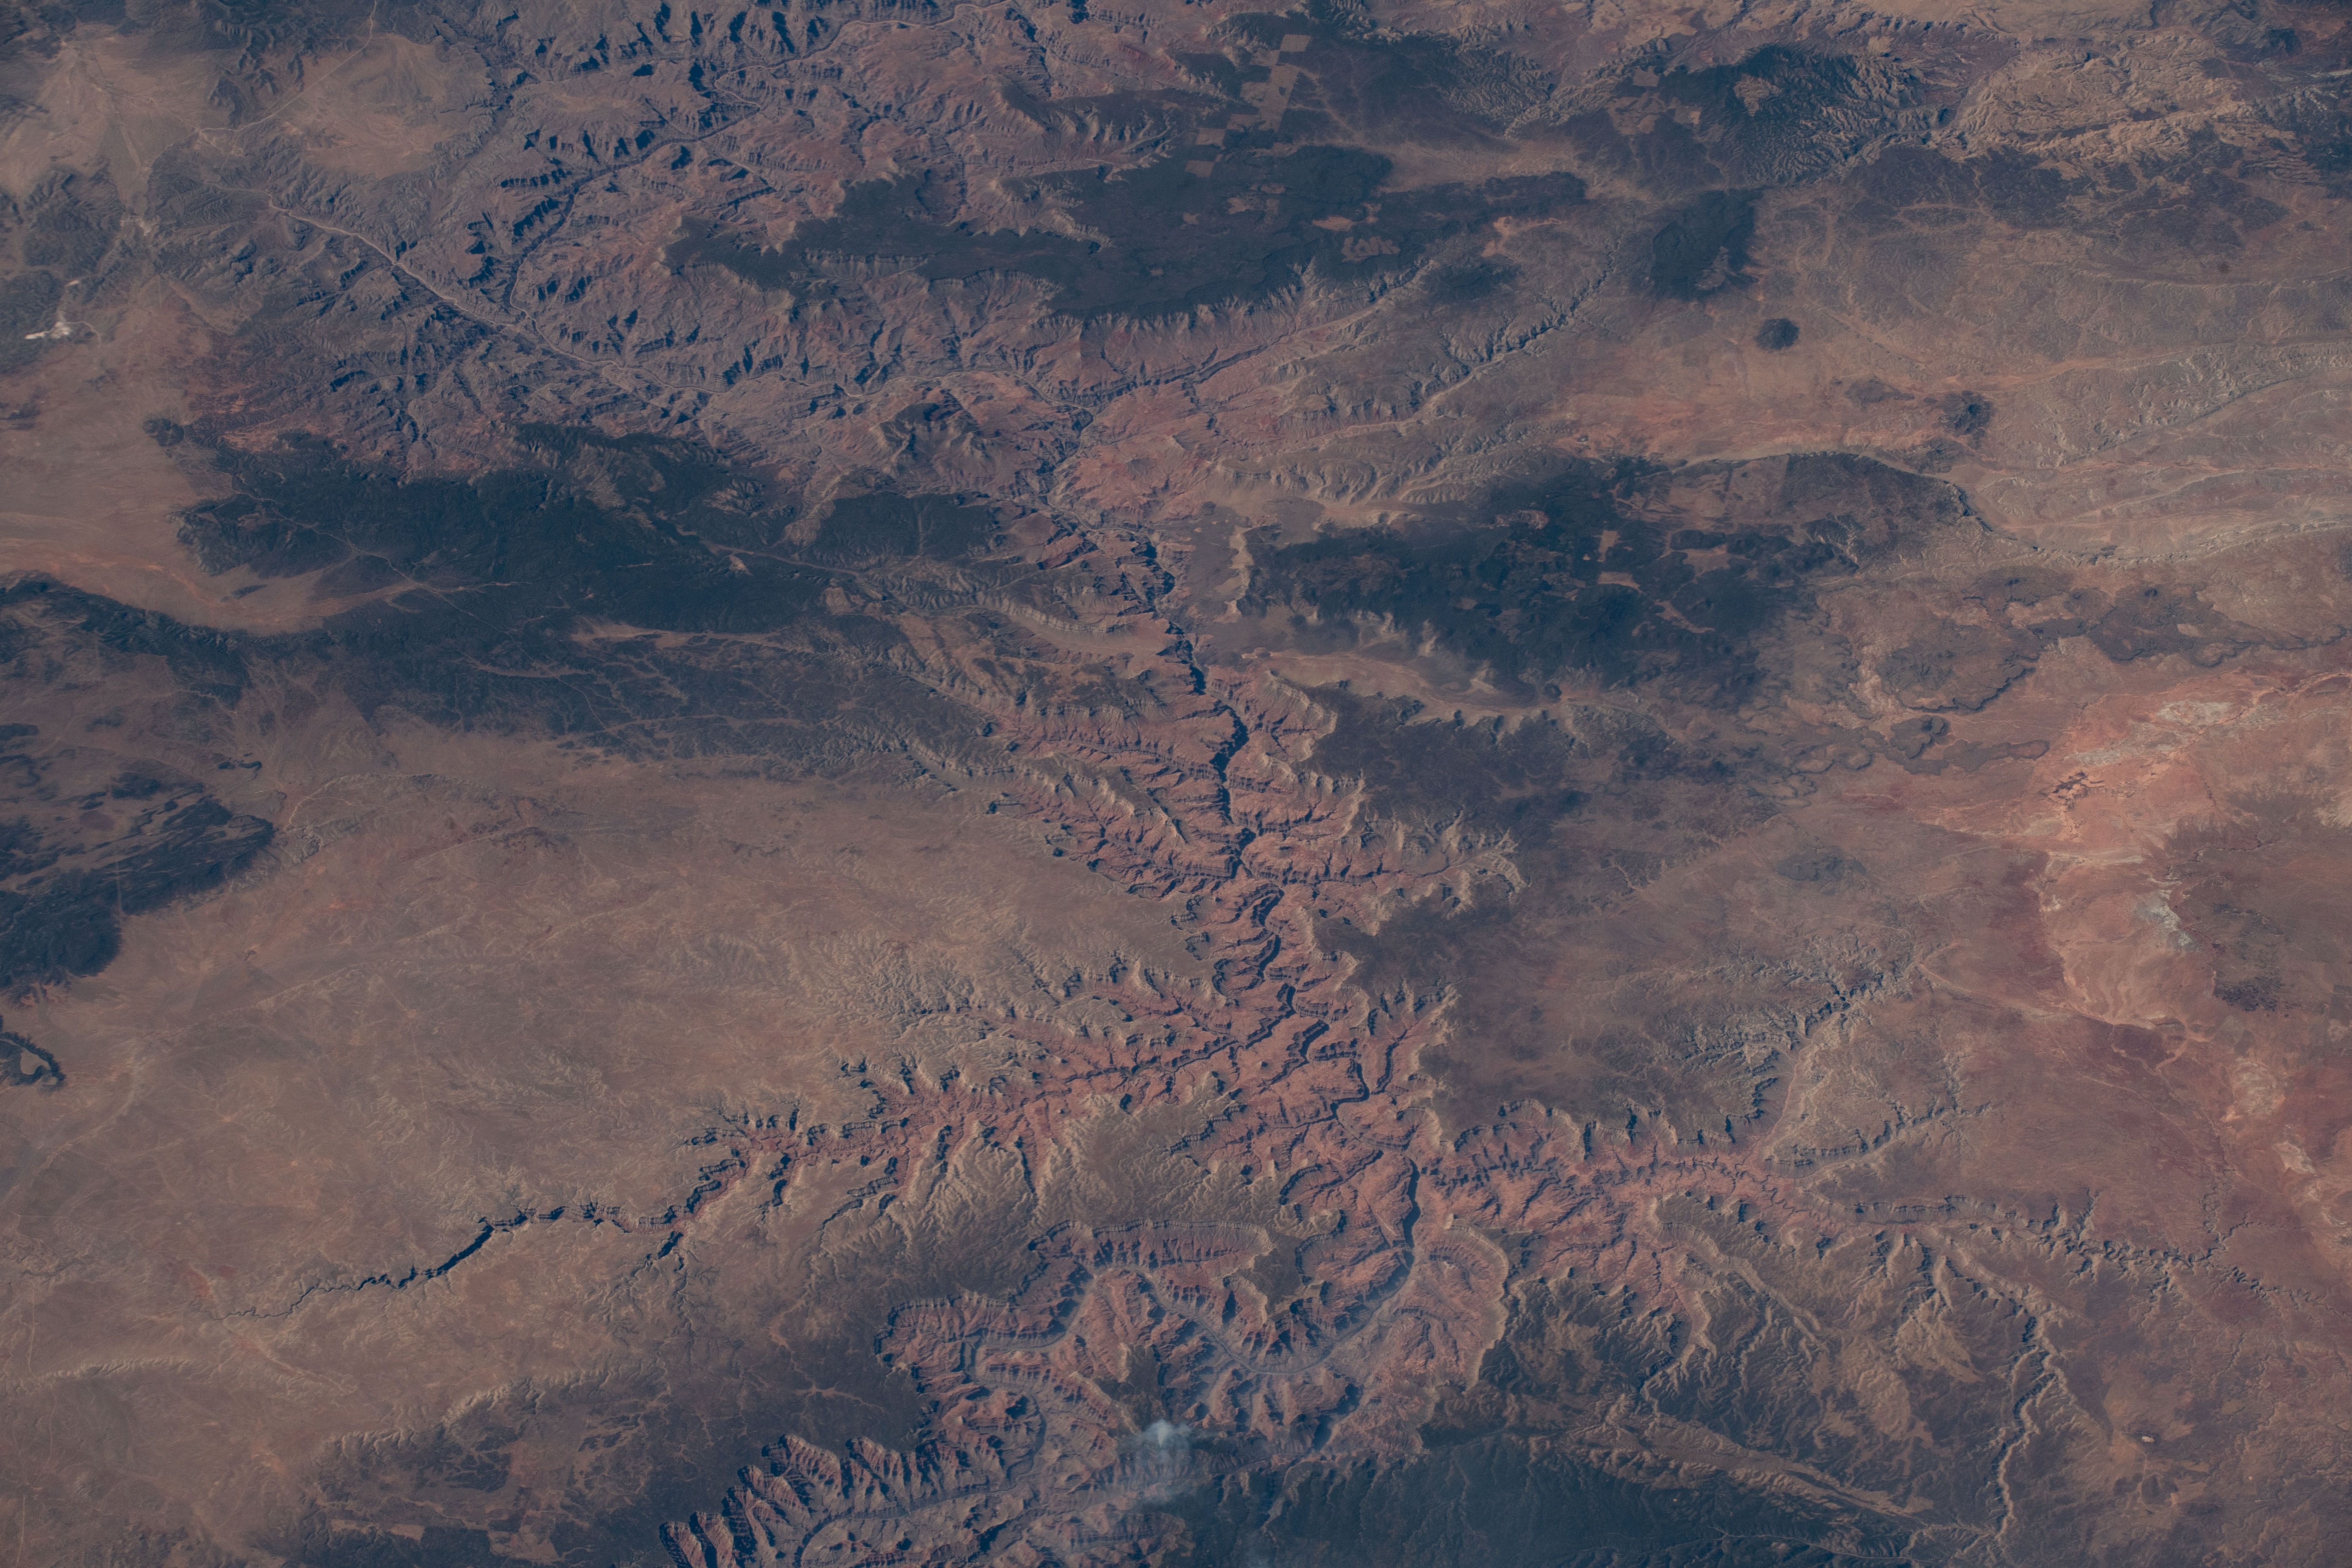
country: USA-ARIZONA
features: GRAND CANYON, MOUNT TRUMBULL, VOLCAN'S THRONE
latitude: 36.3
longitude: -112.9
